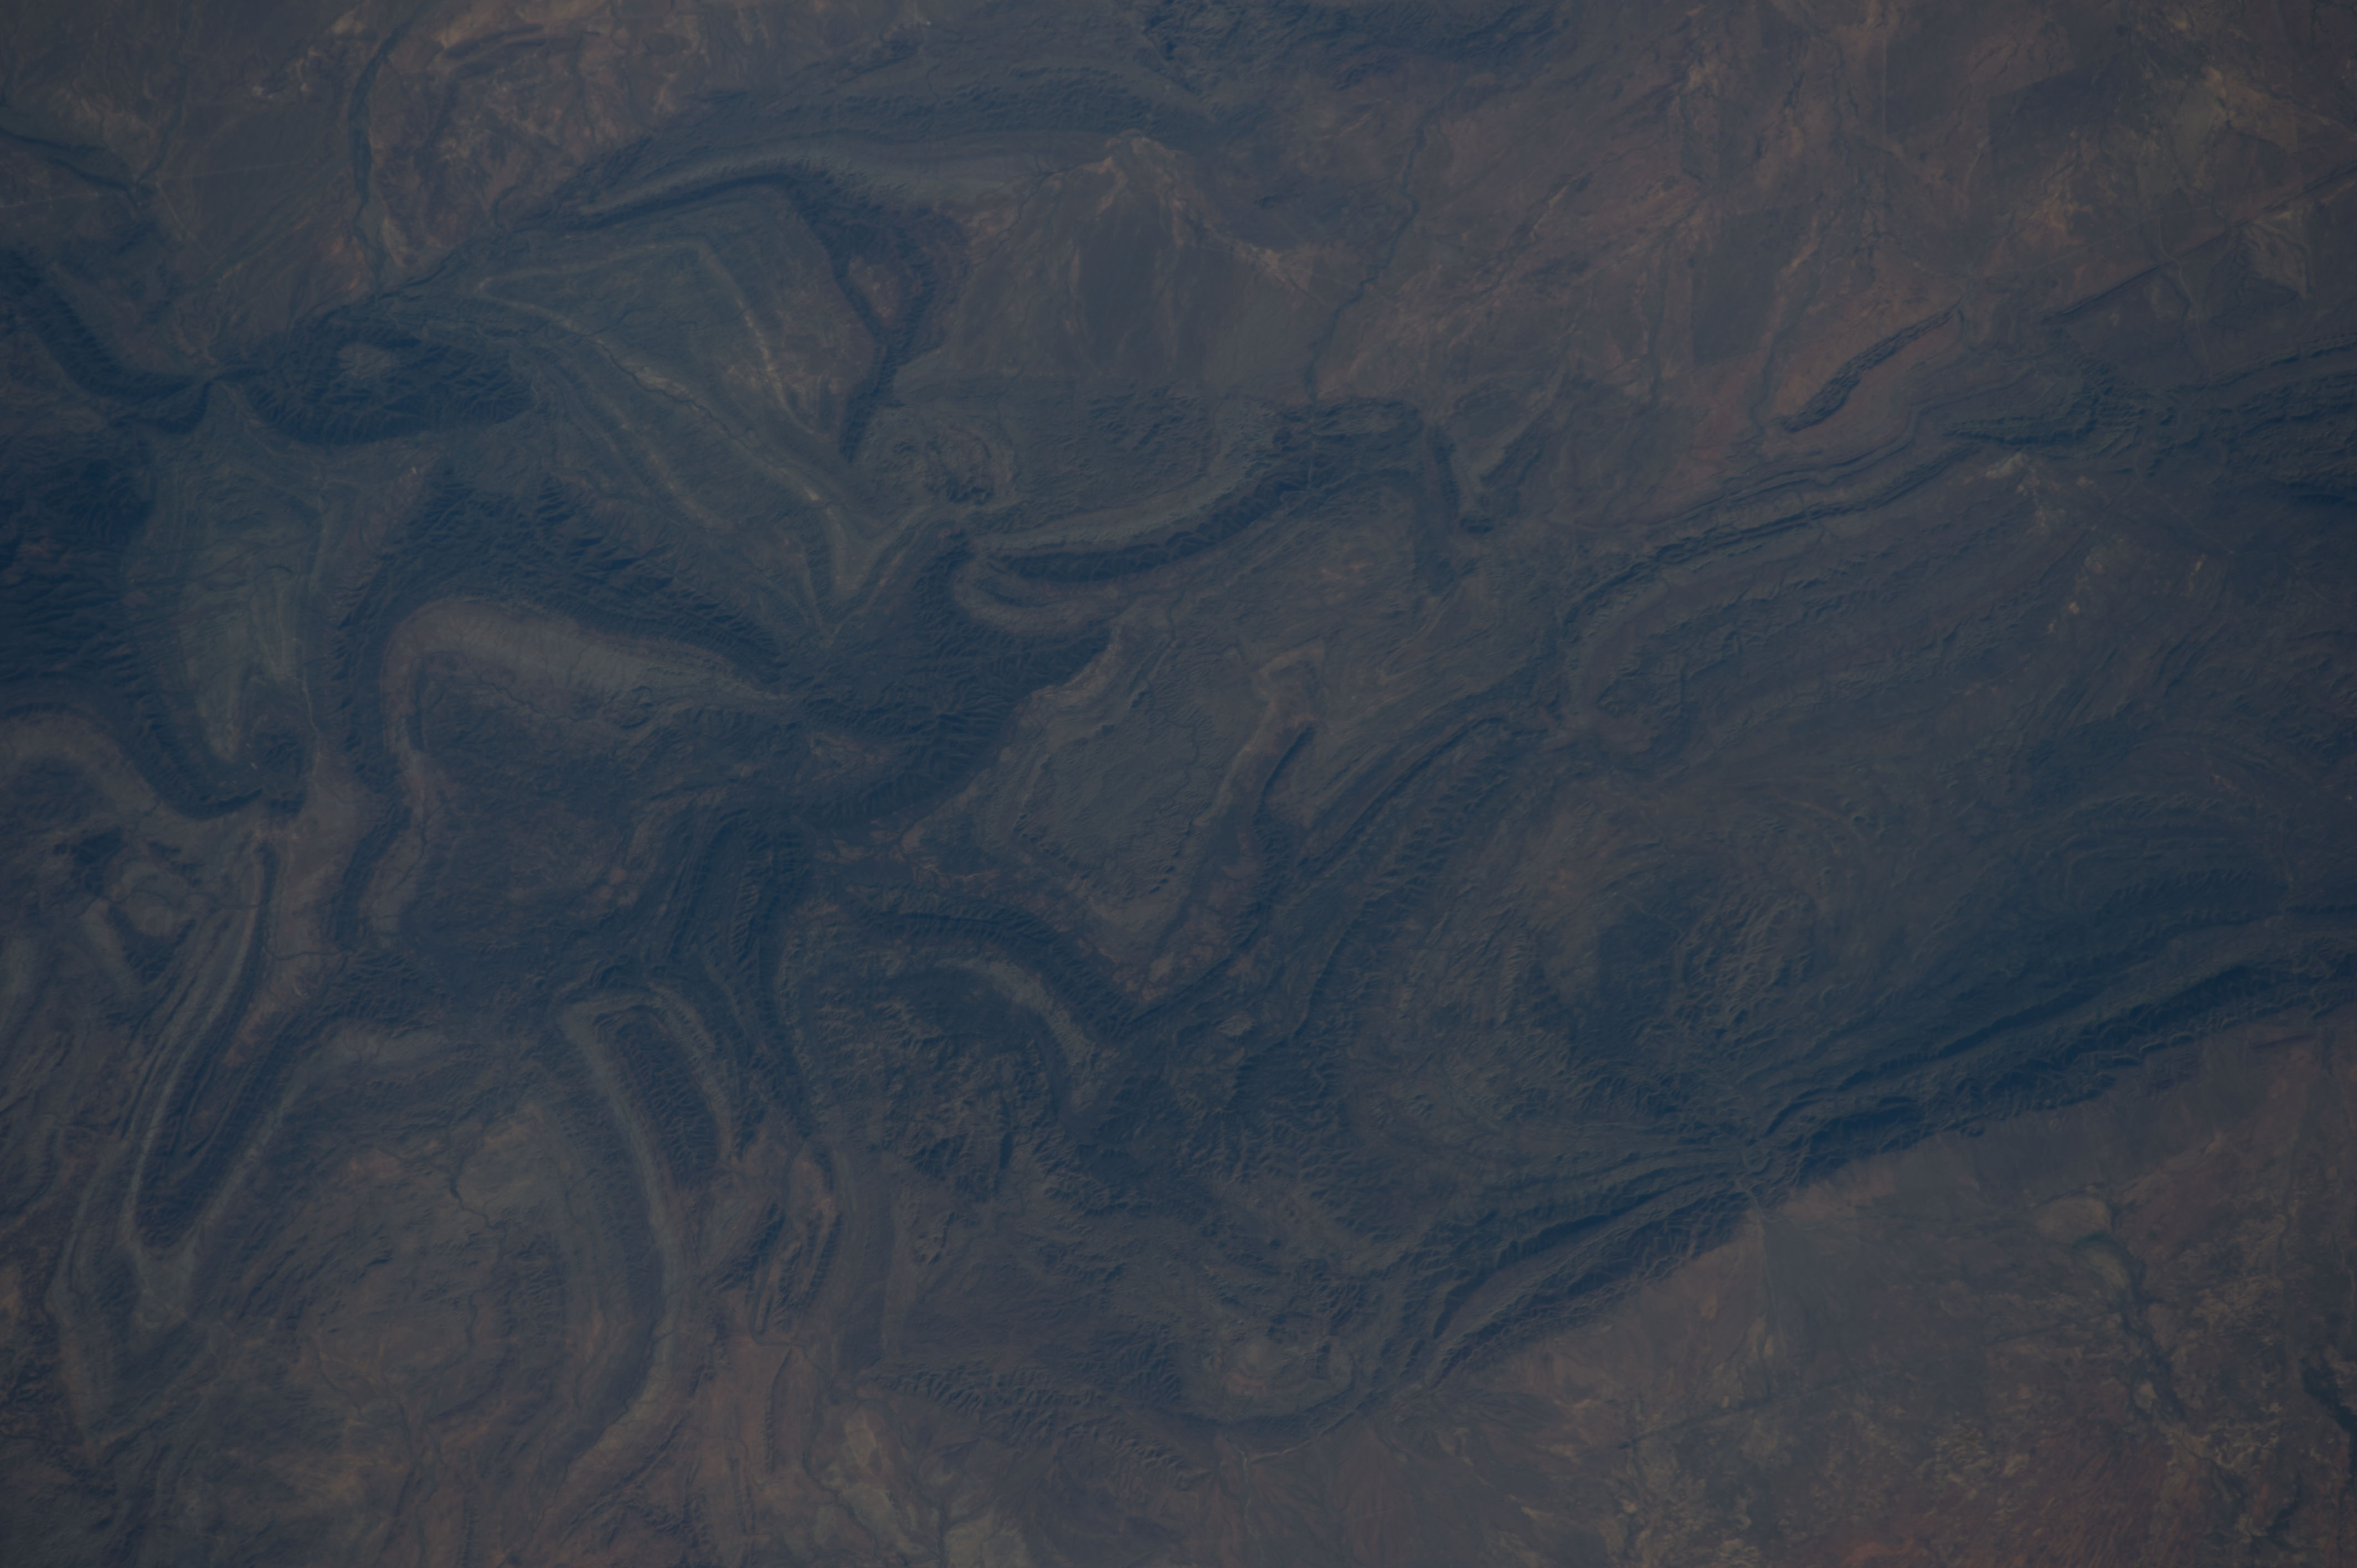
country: AUSTRALIA-SA
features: MT. HACK, FLINDERS RA.
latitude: -30.9
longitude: 138.8
